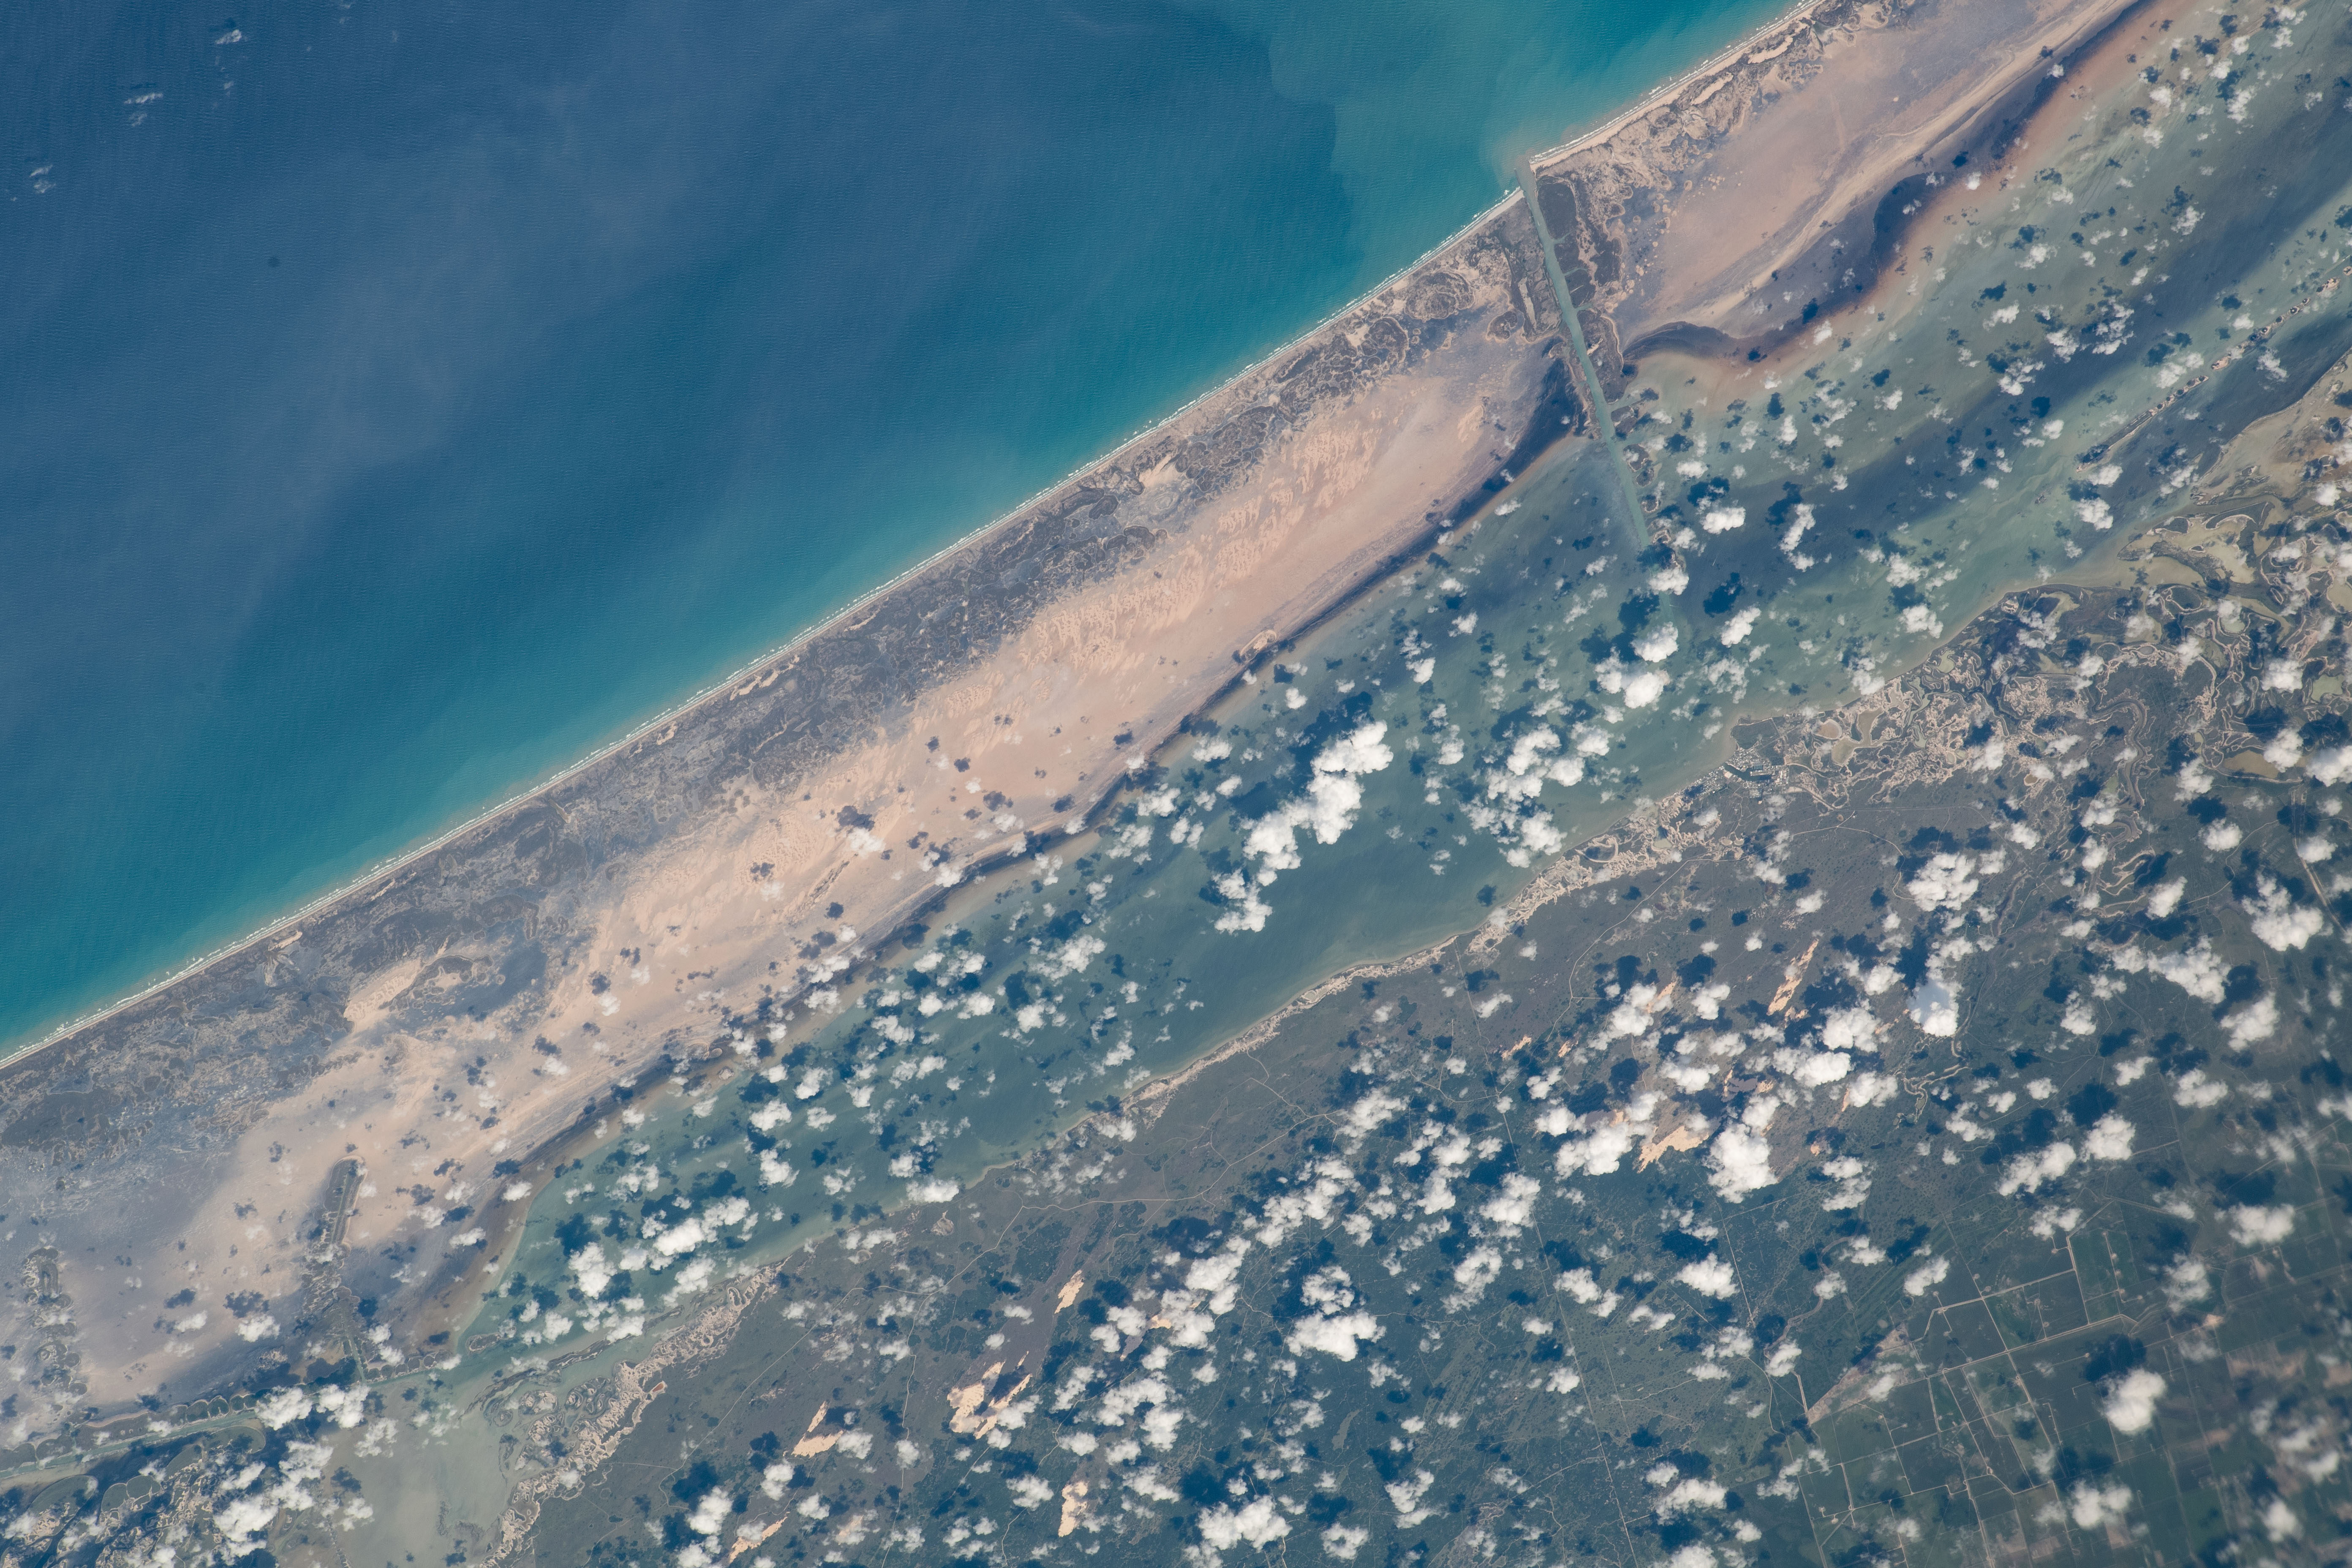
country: USA-TEXAS
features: PADRE ISLAND, DUNES, GULF OF MEXICO, LAGUNA MADRE
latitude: 26.7
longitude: -97.4
